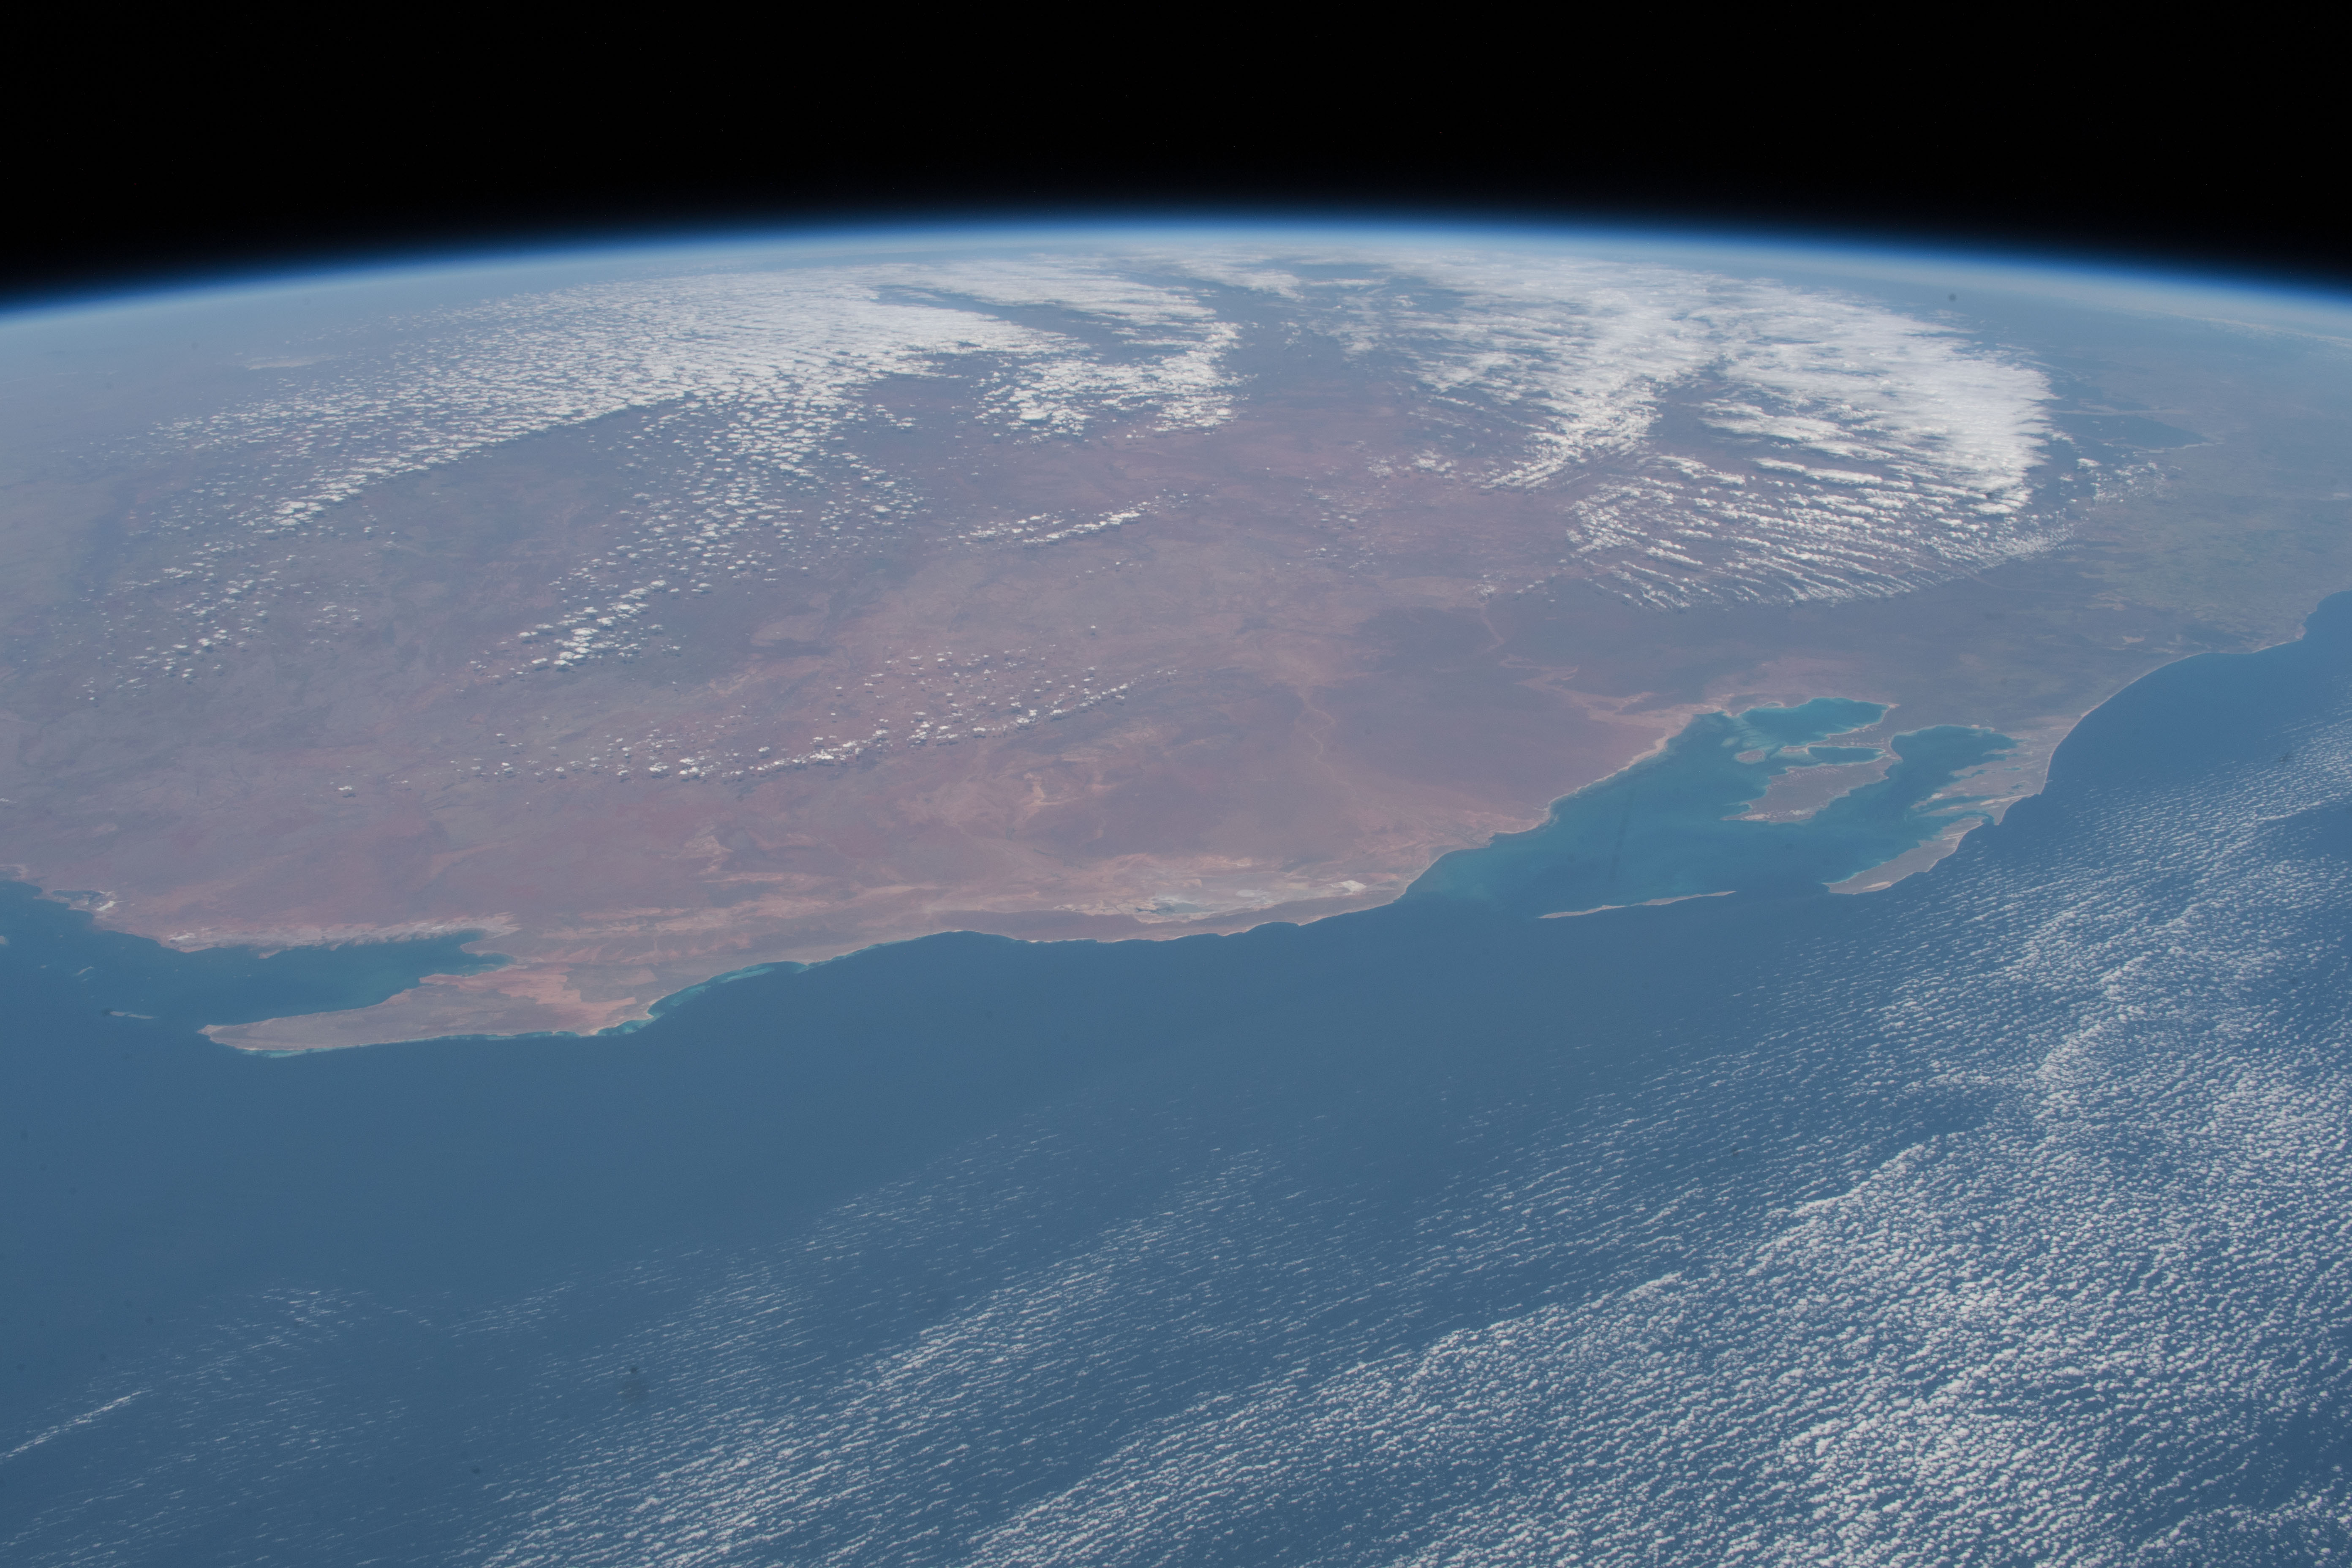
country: AUSTRALIA-WA
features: LAKE MACLEOD, TOM PRICE, PELICAN ISLAND, FAURE ISLAND
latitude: -24.5
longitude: 114.5
